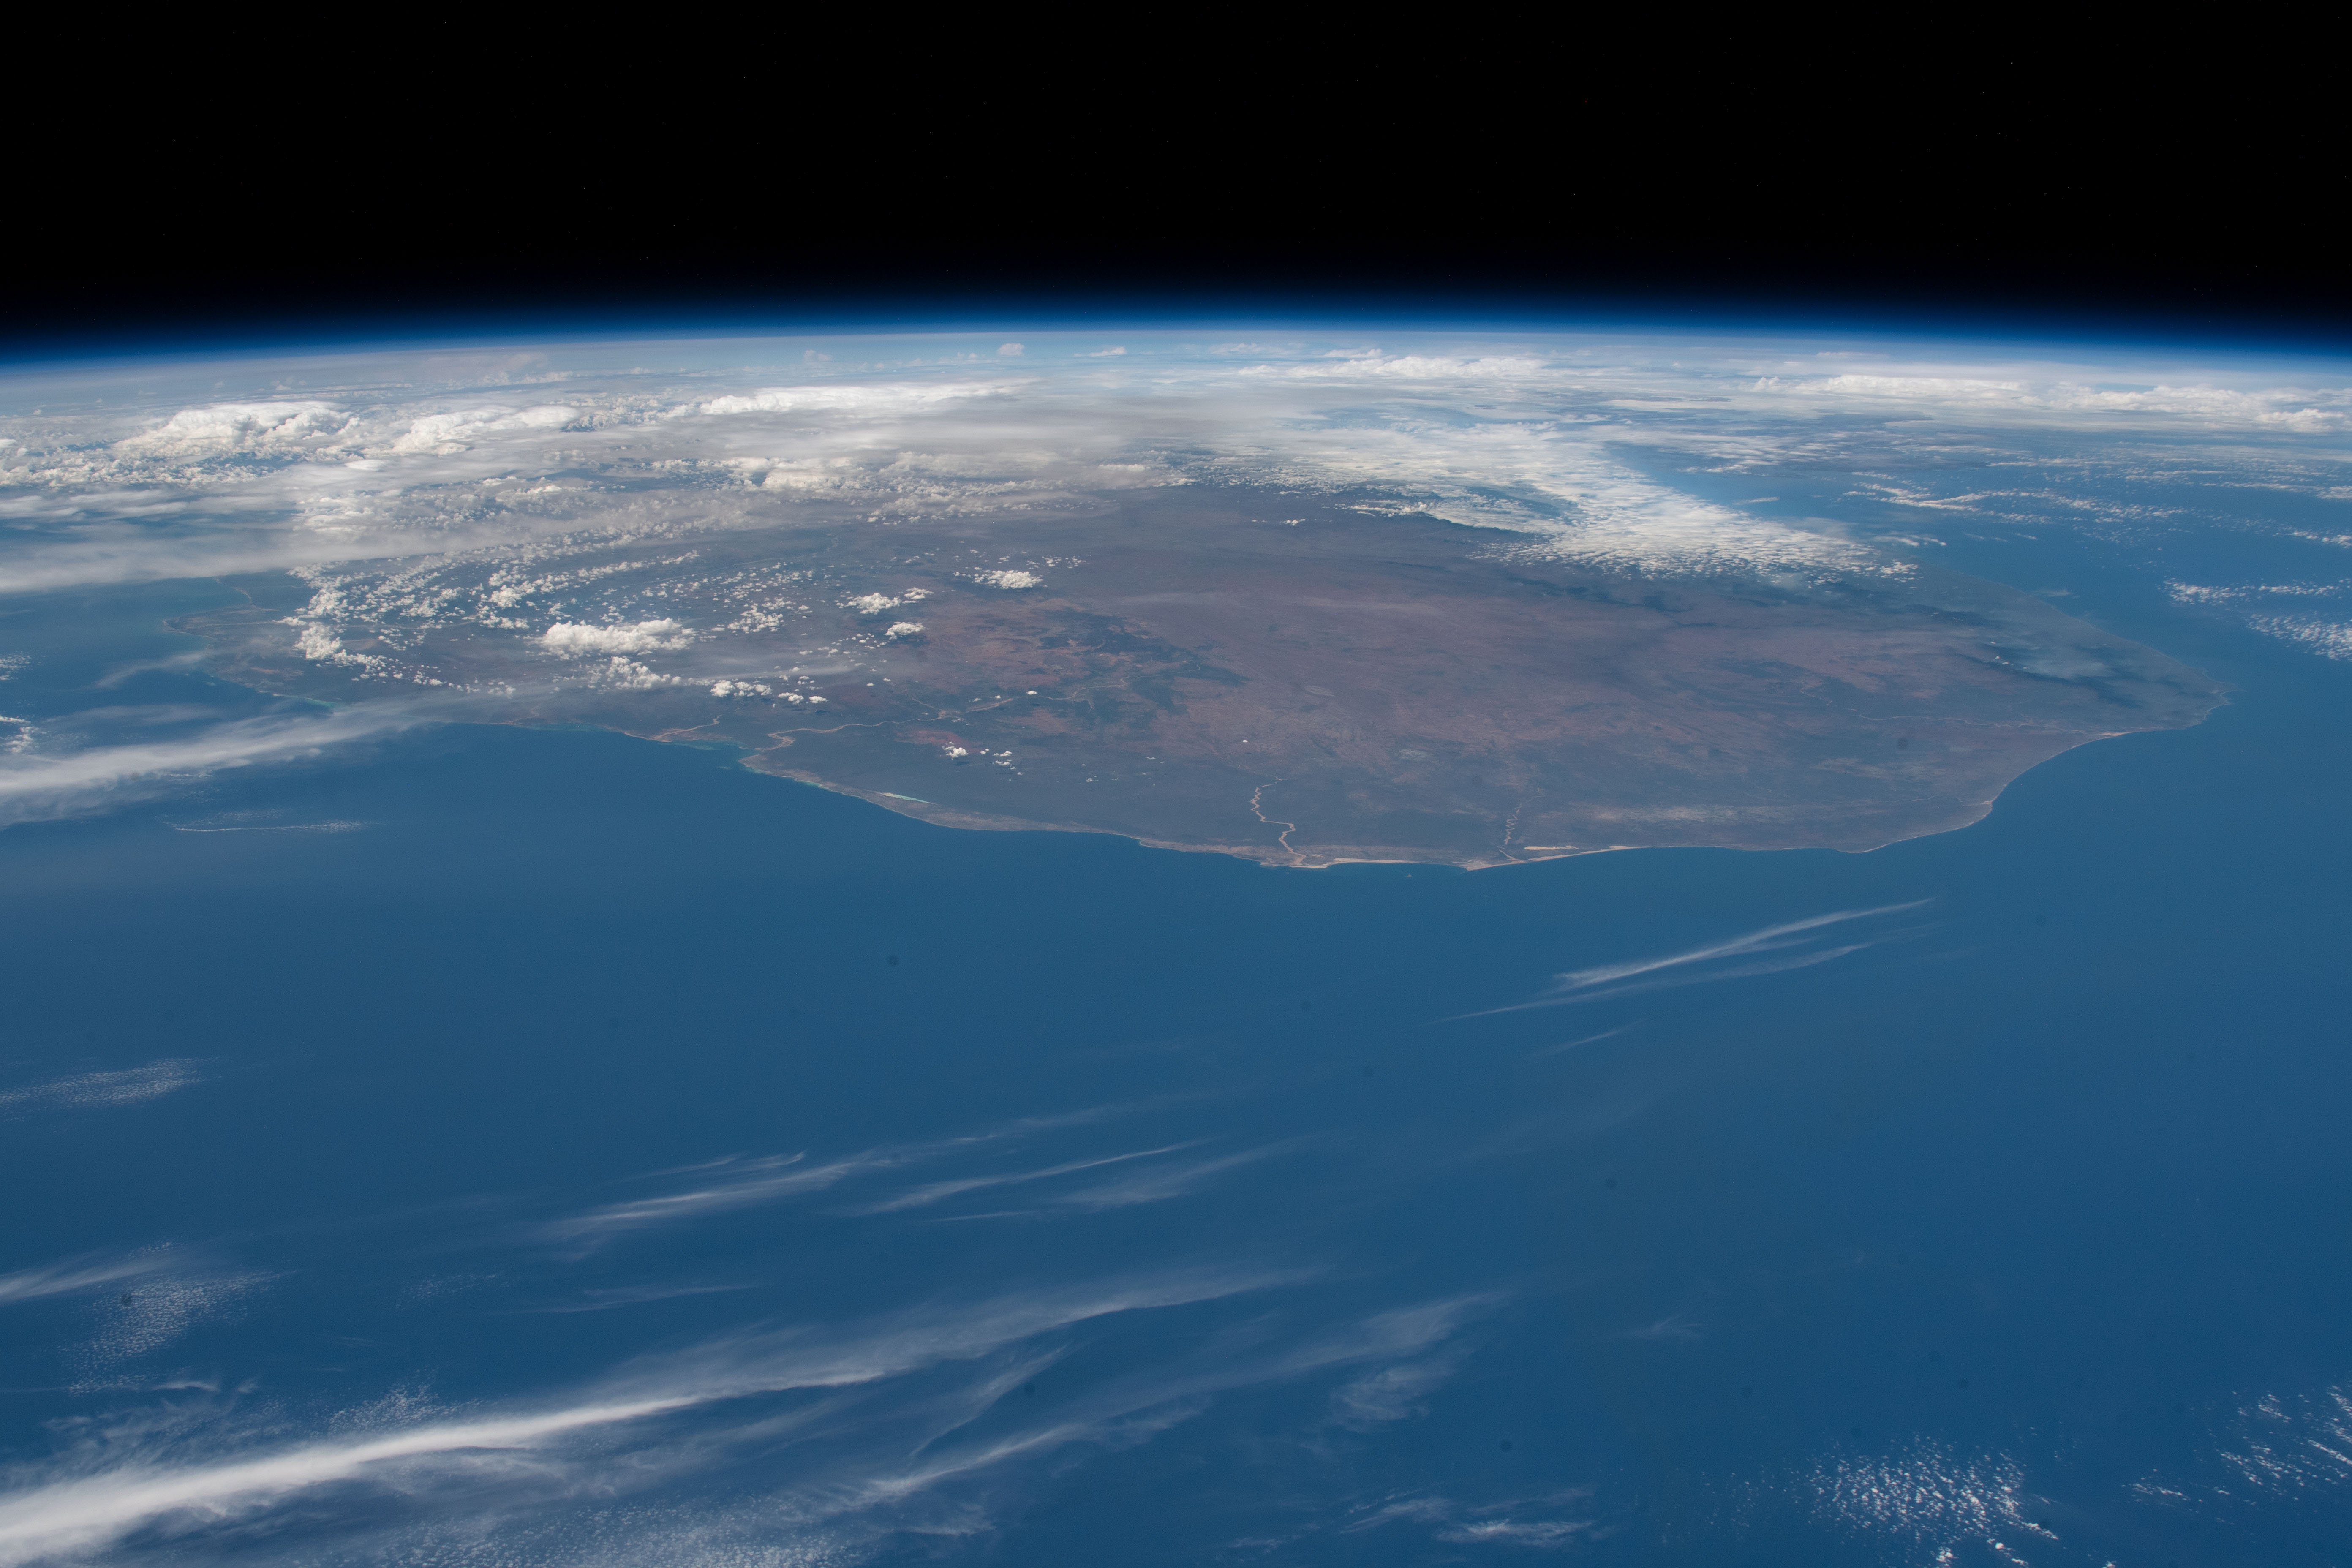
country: MADAGASCAR
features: MADAGASCAR
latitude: -24.5
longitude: 44.0
